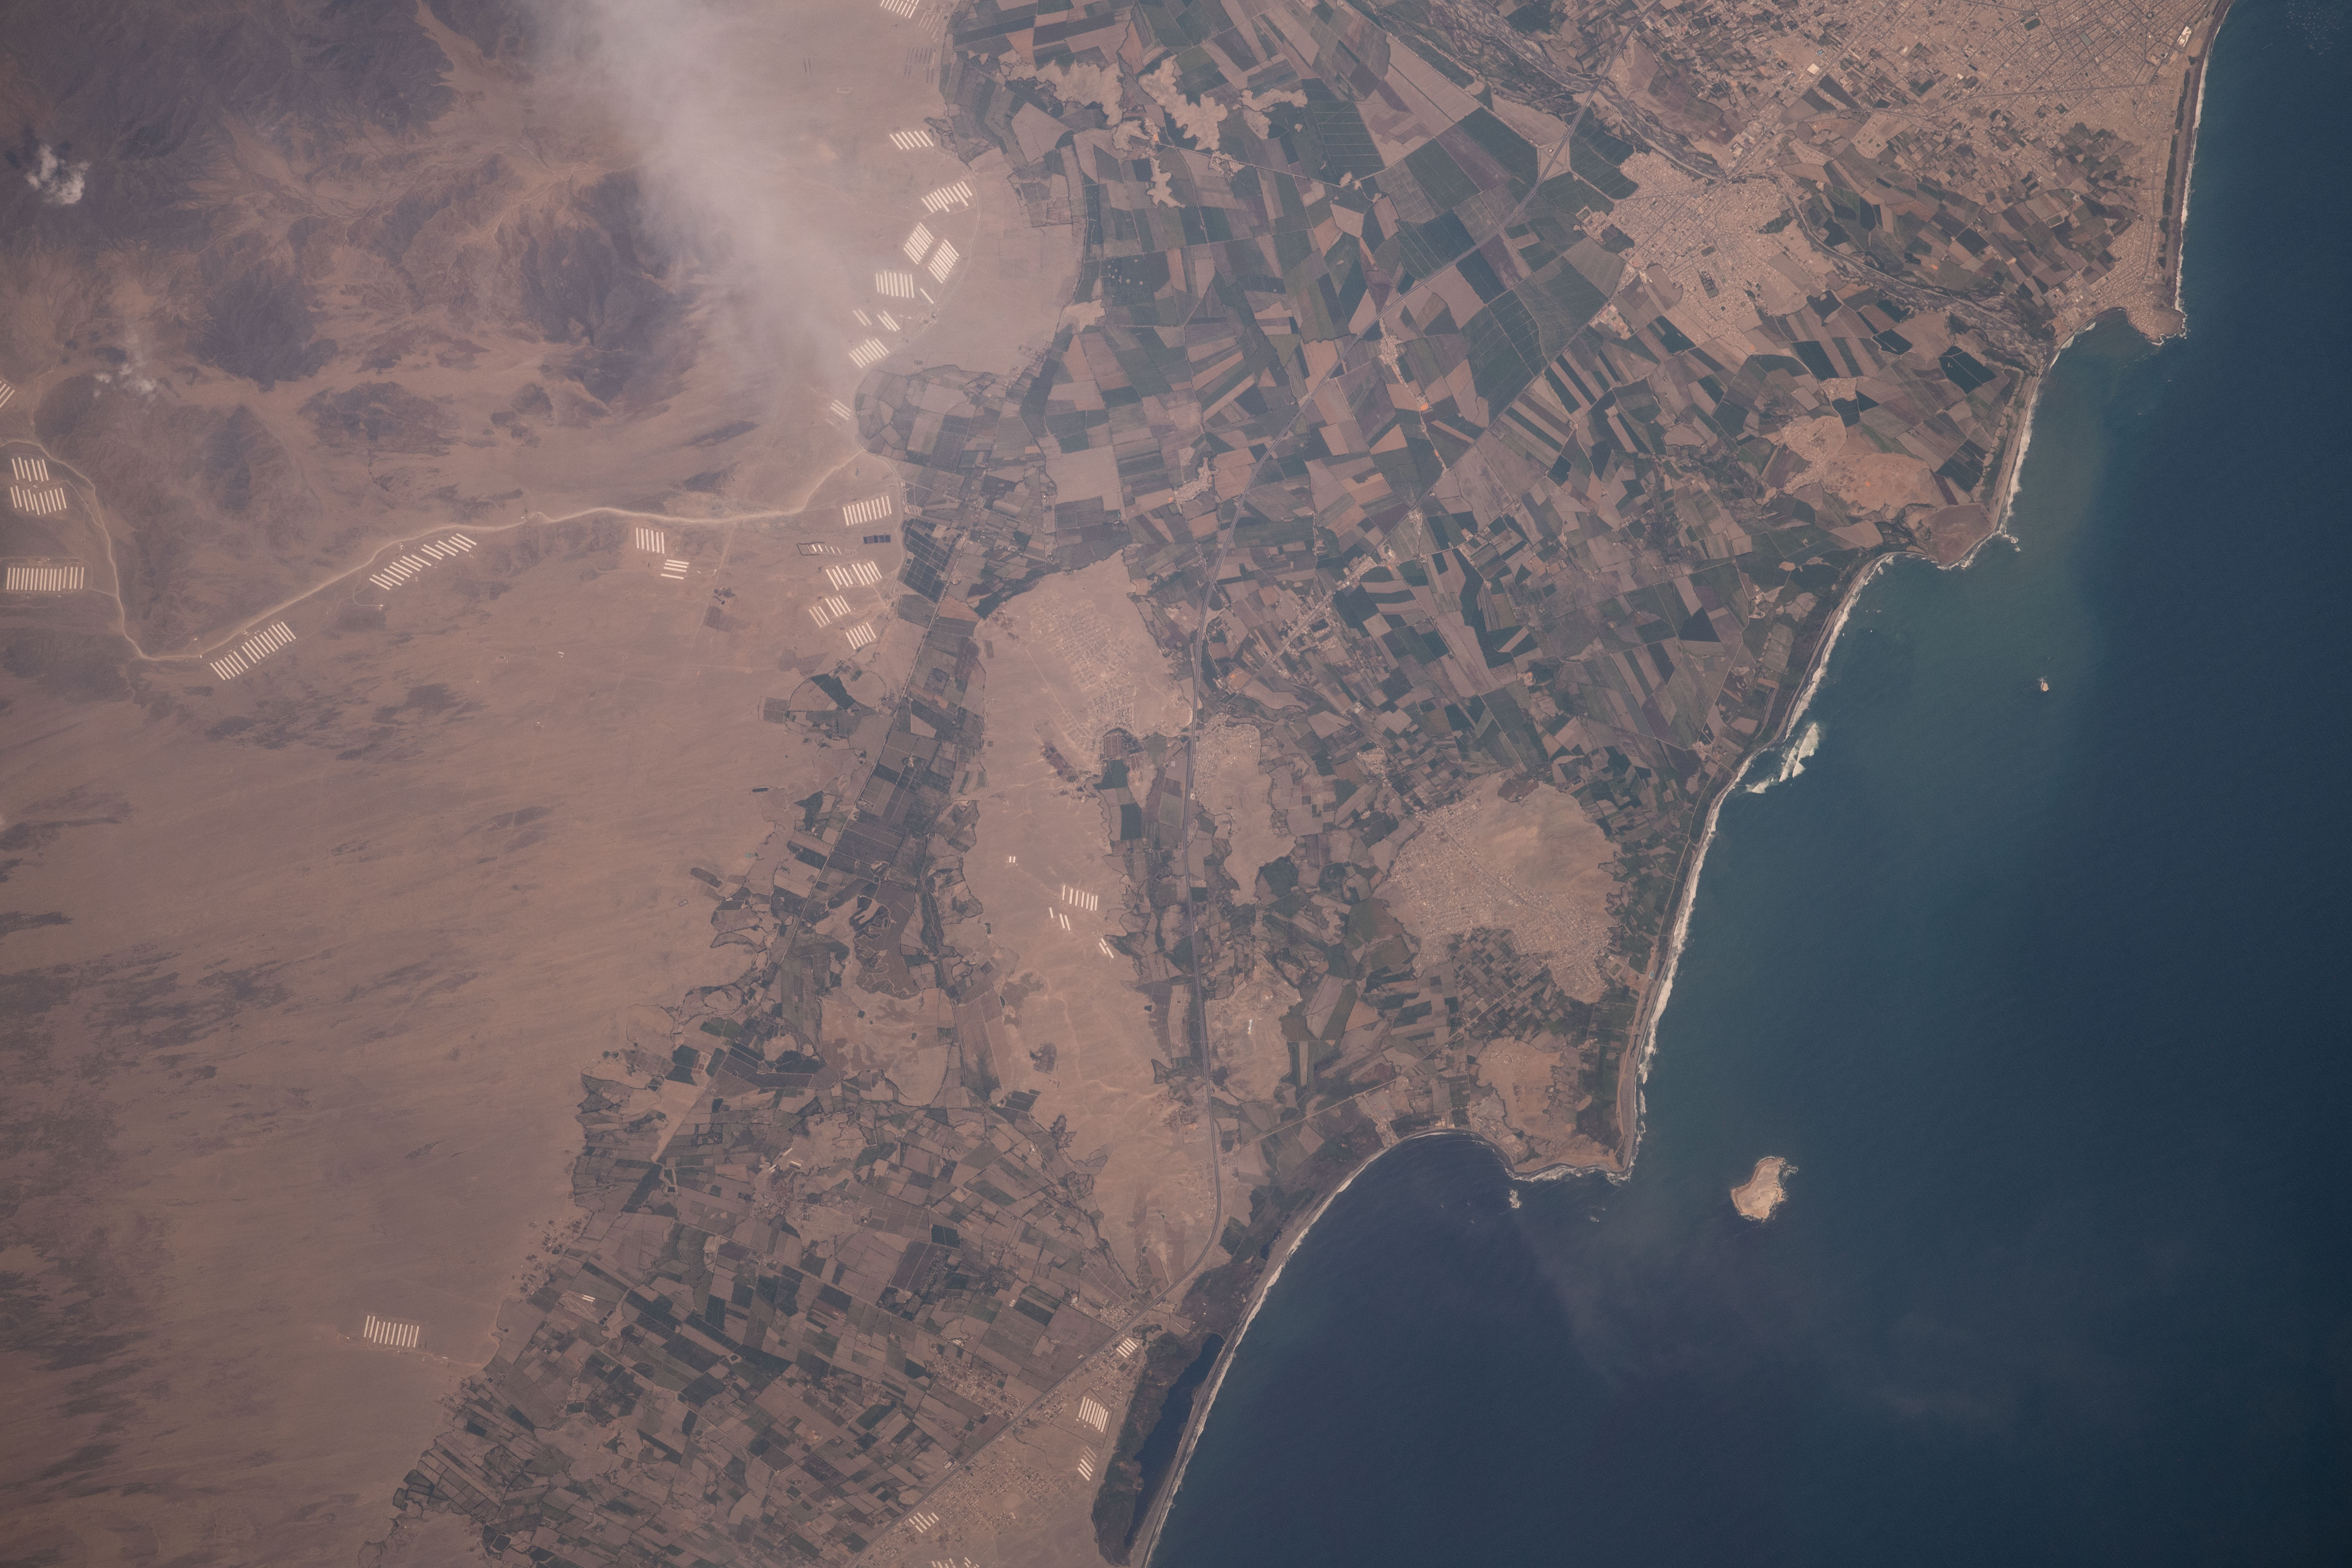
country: PERU
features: PRIMAVERA
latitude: -11.0
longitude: -77.6
